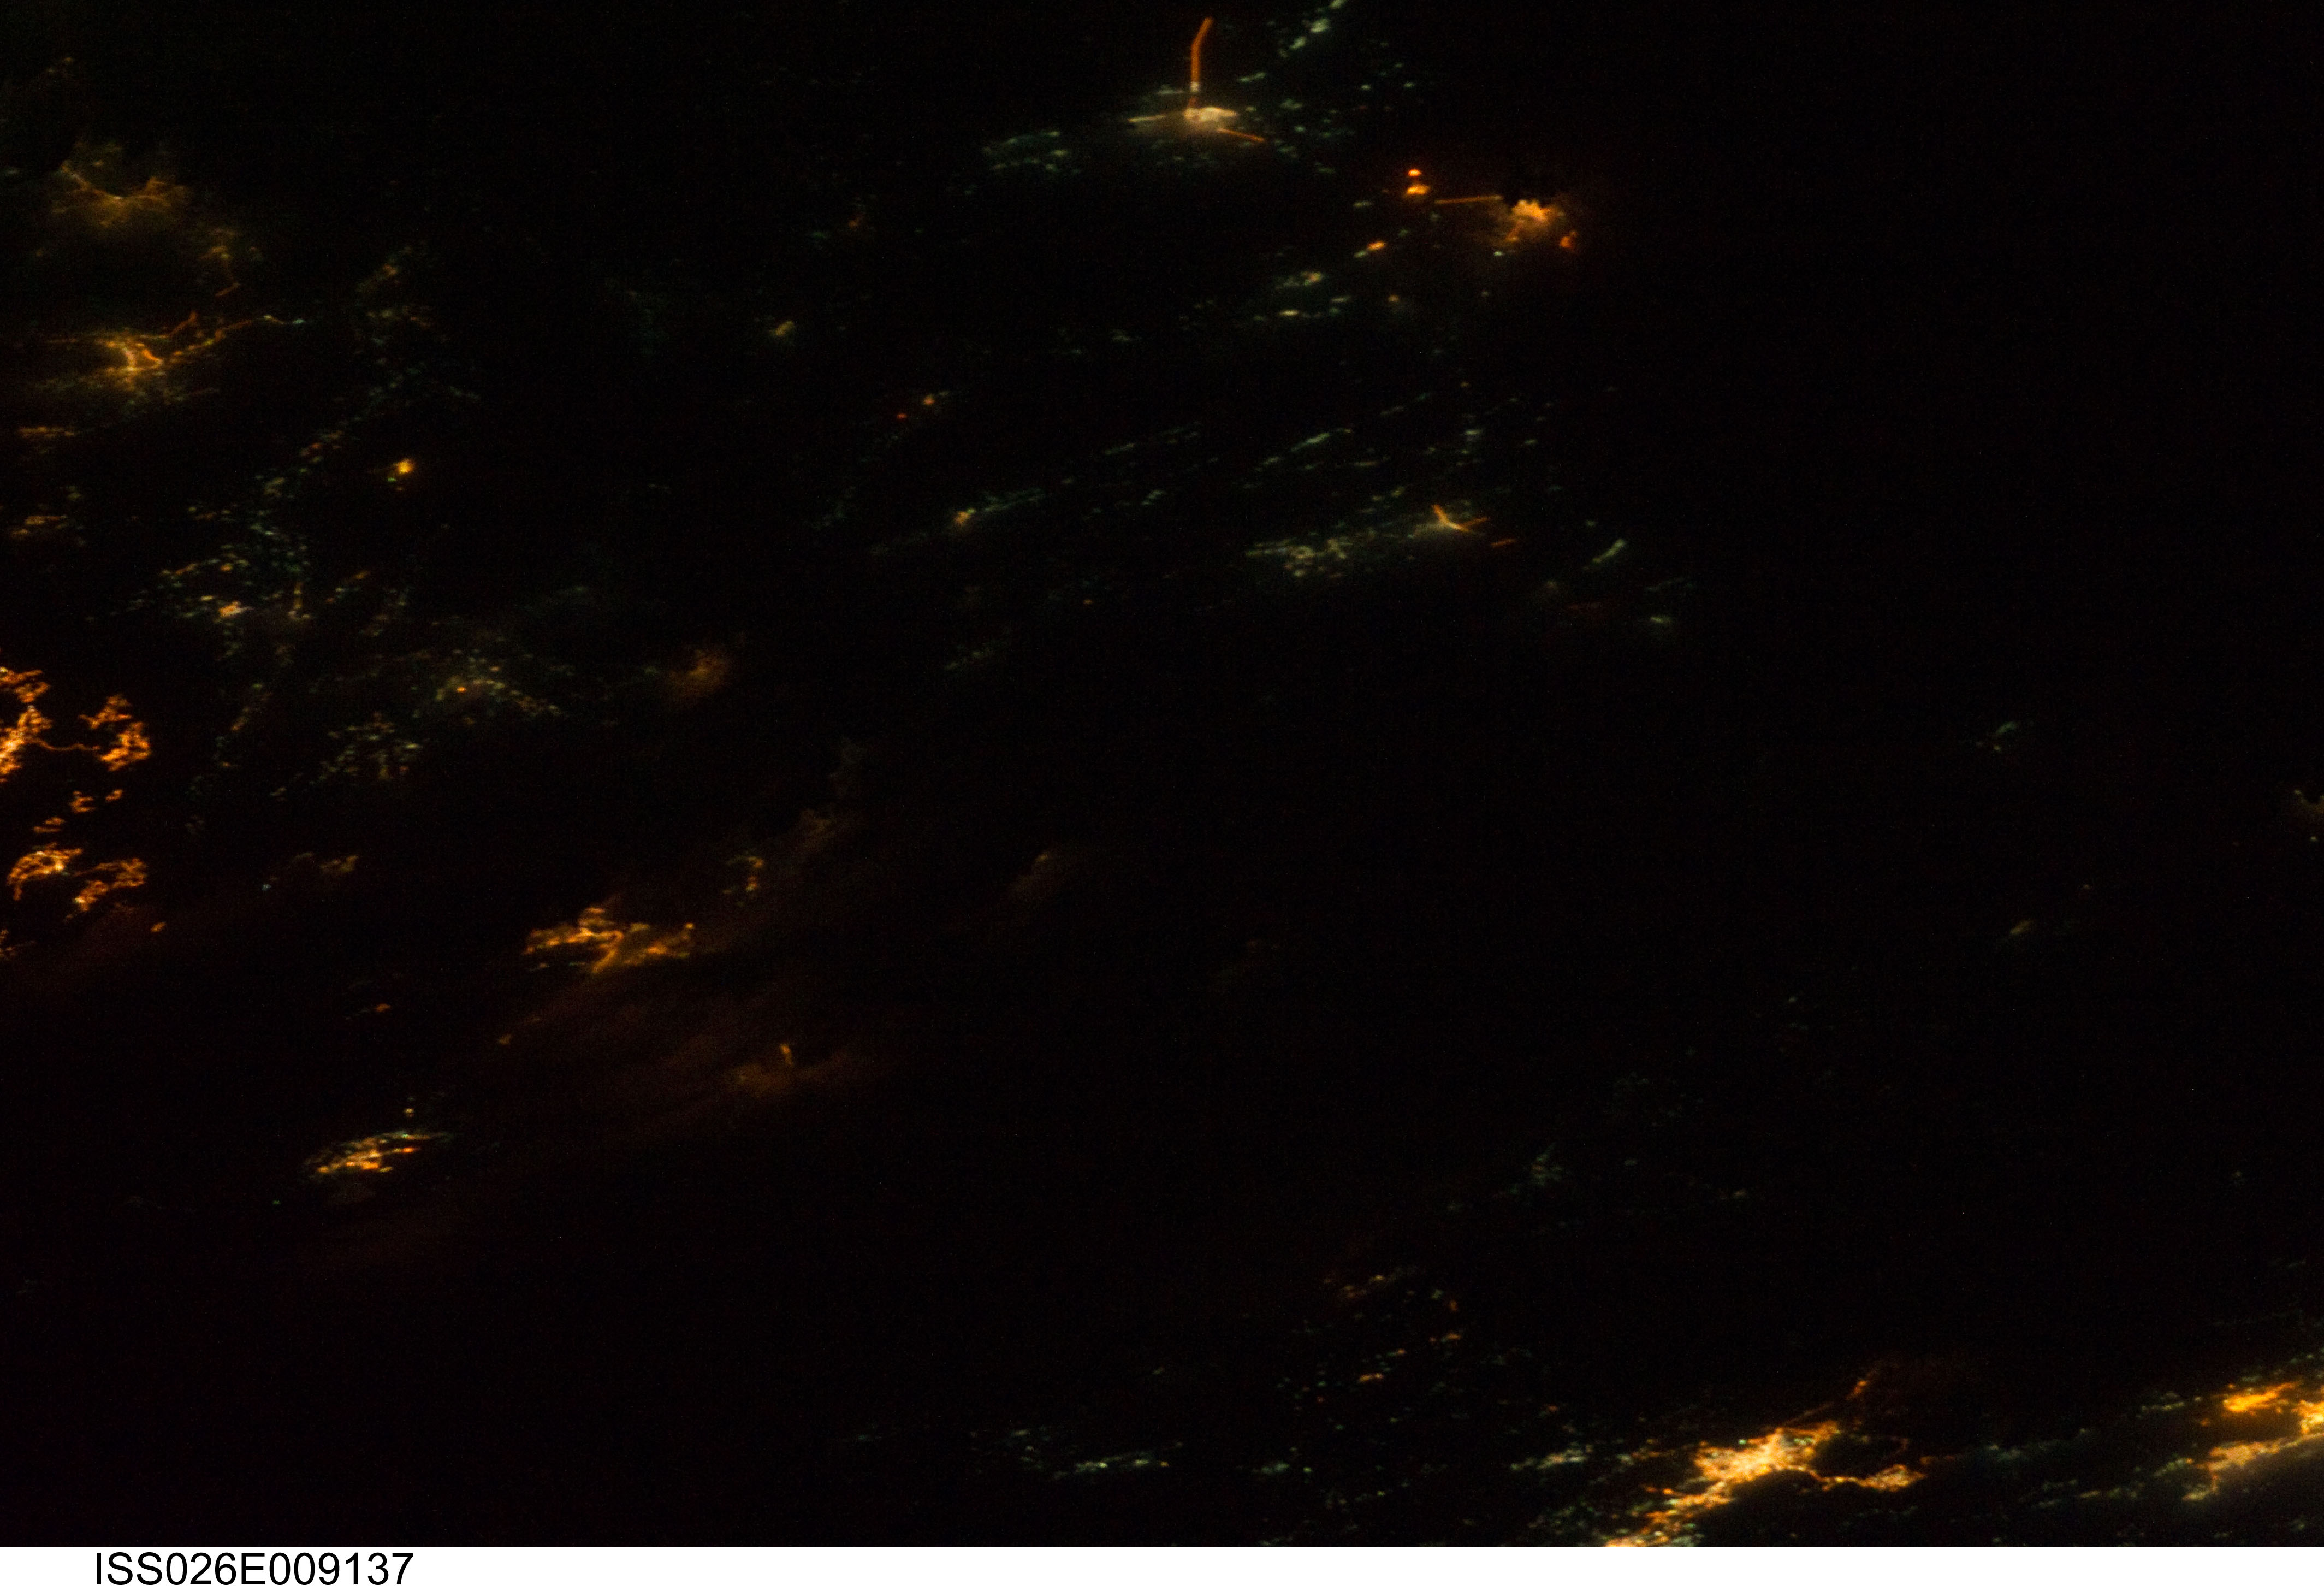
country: ASIA
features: ARABIAN PENINSULA, CITIES AT NIGHT
